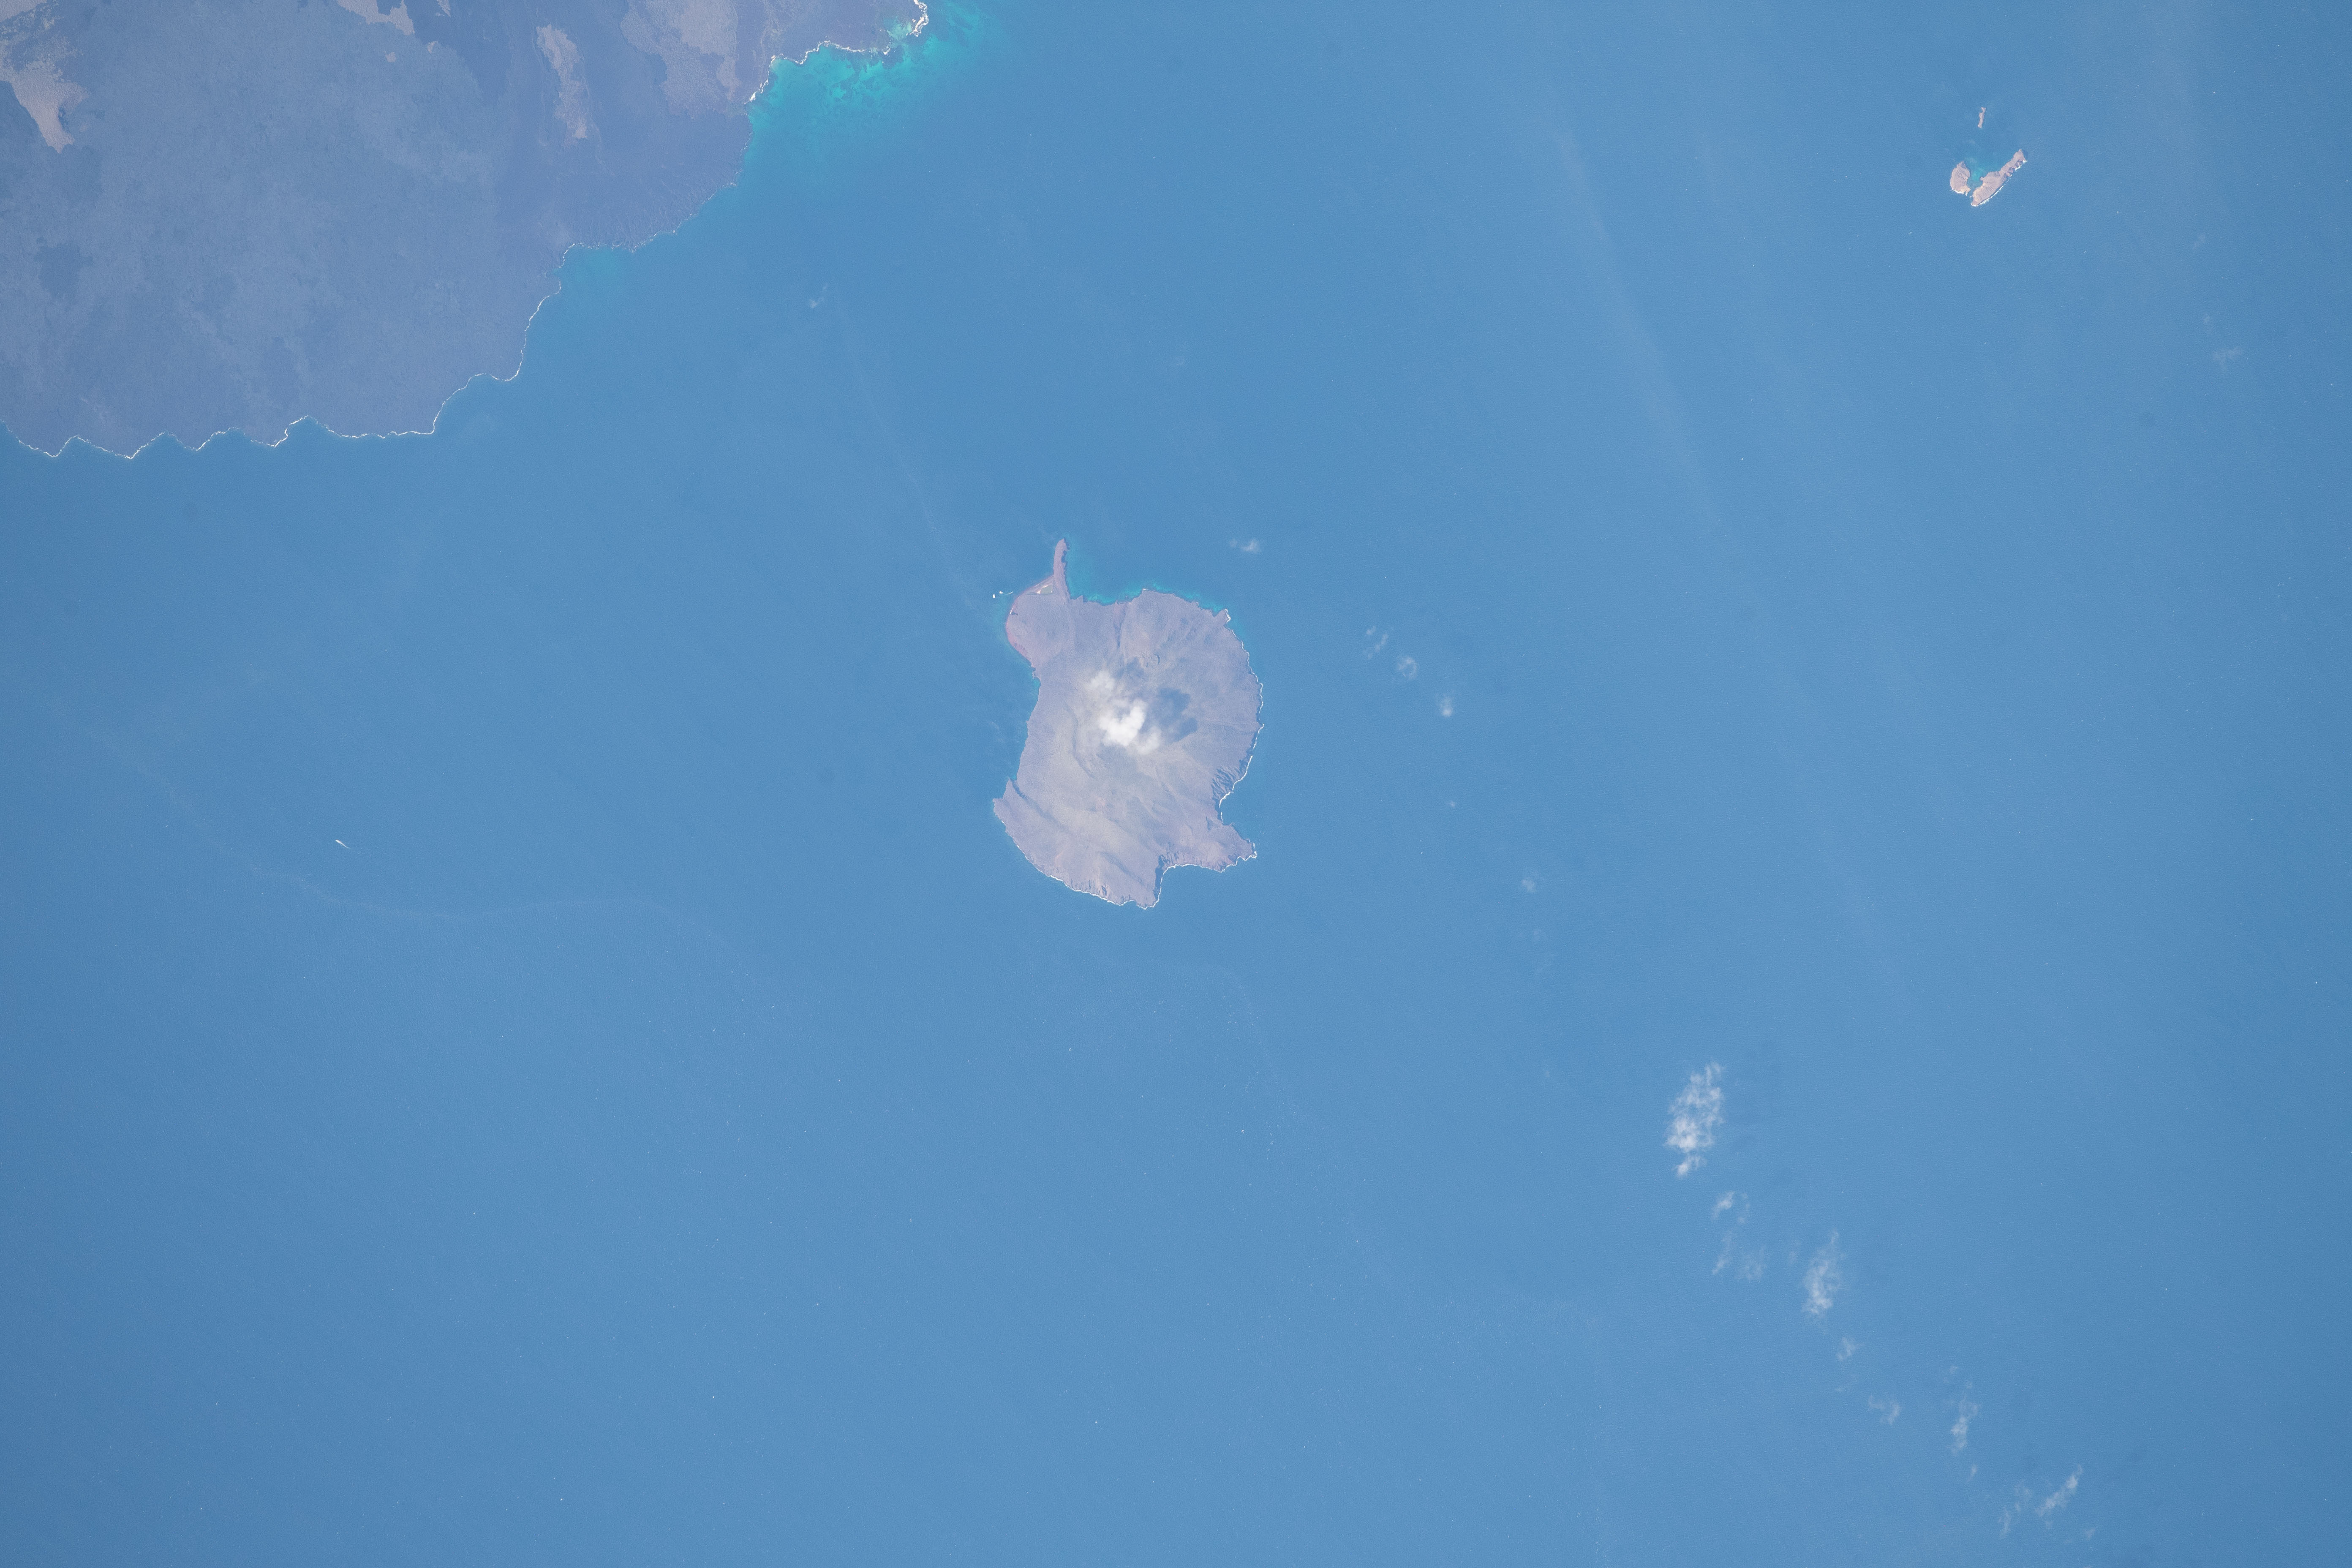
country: GALAPAGOS ISLAND
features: RABIDA ISLAND, FLAMINGO POOL, RABIDA ISLAND RED BEACH
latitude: -0.4
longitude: -90.7
